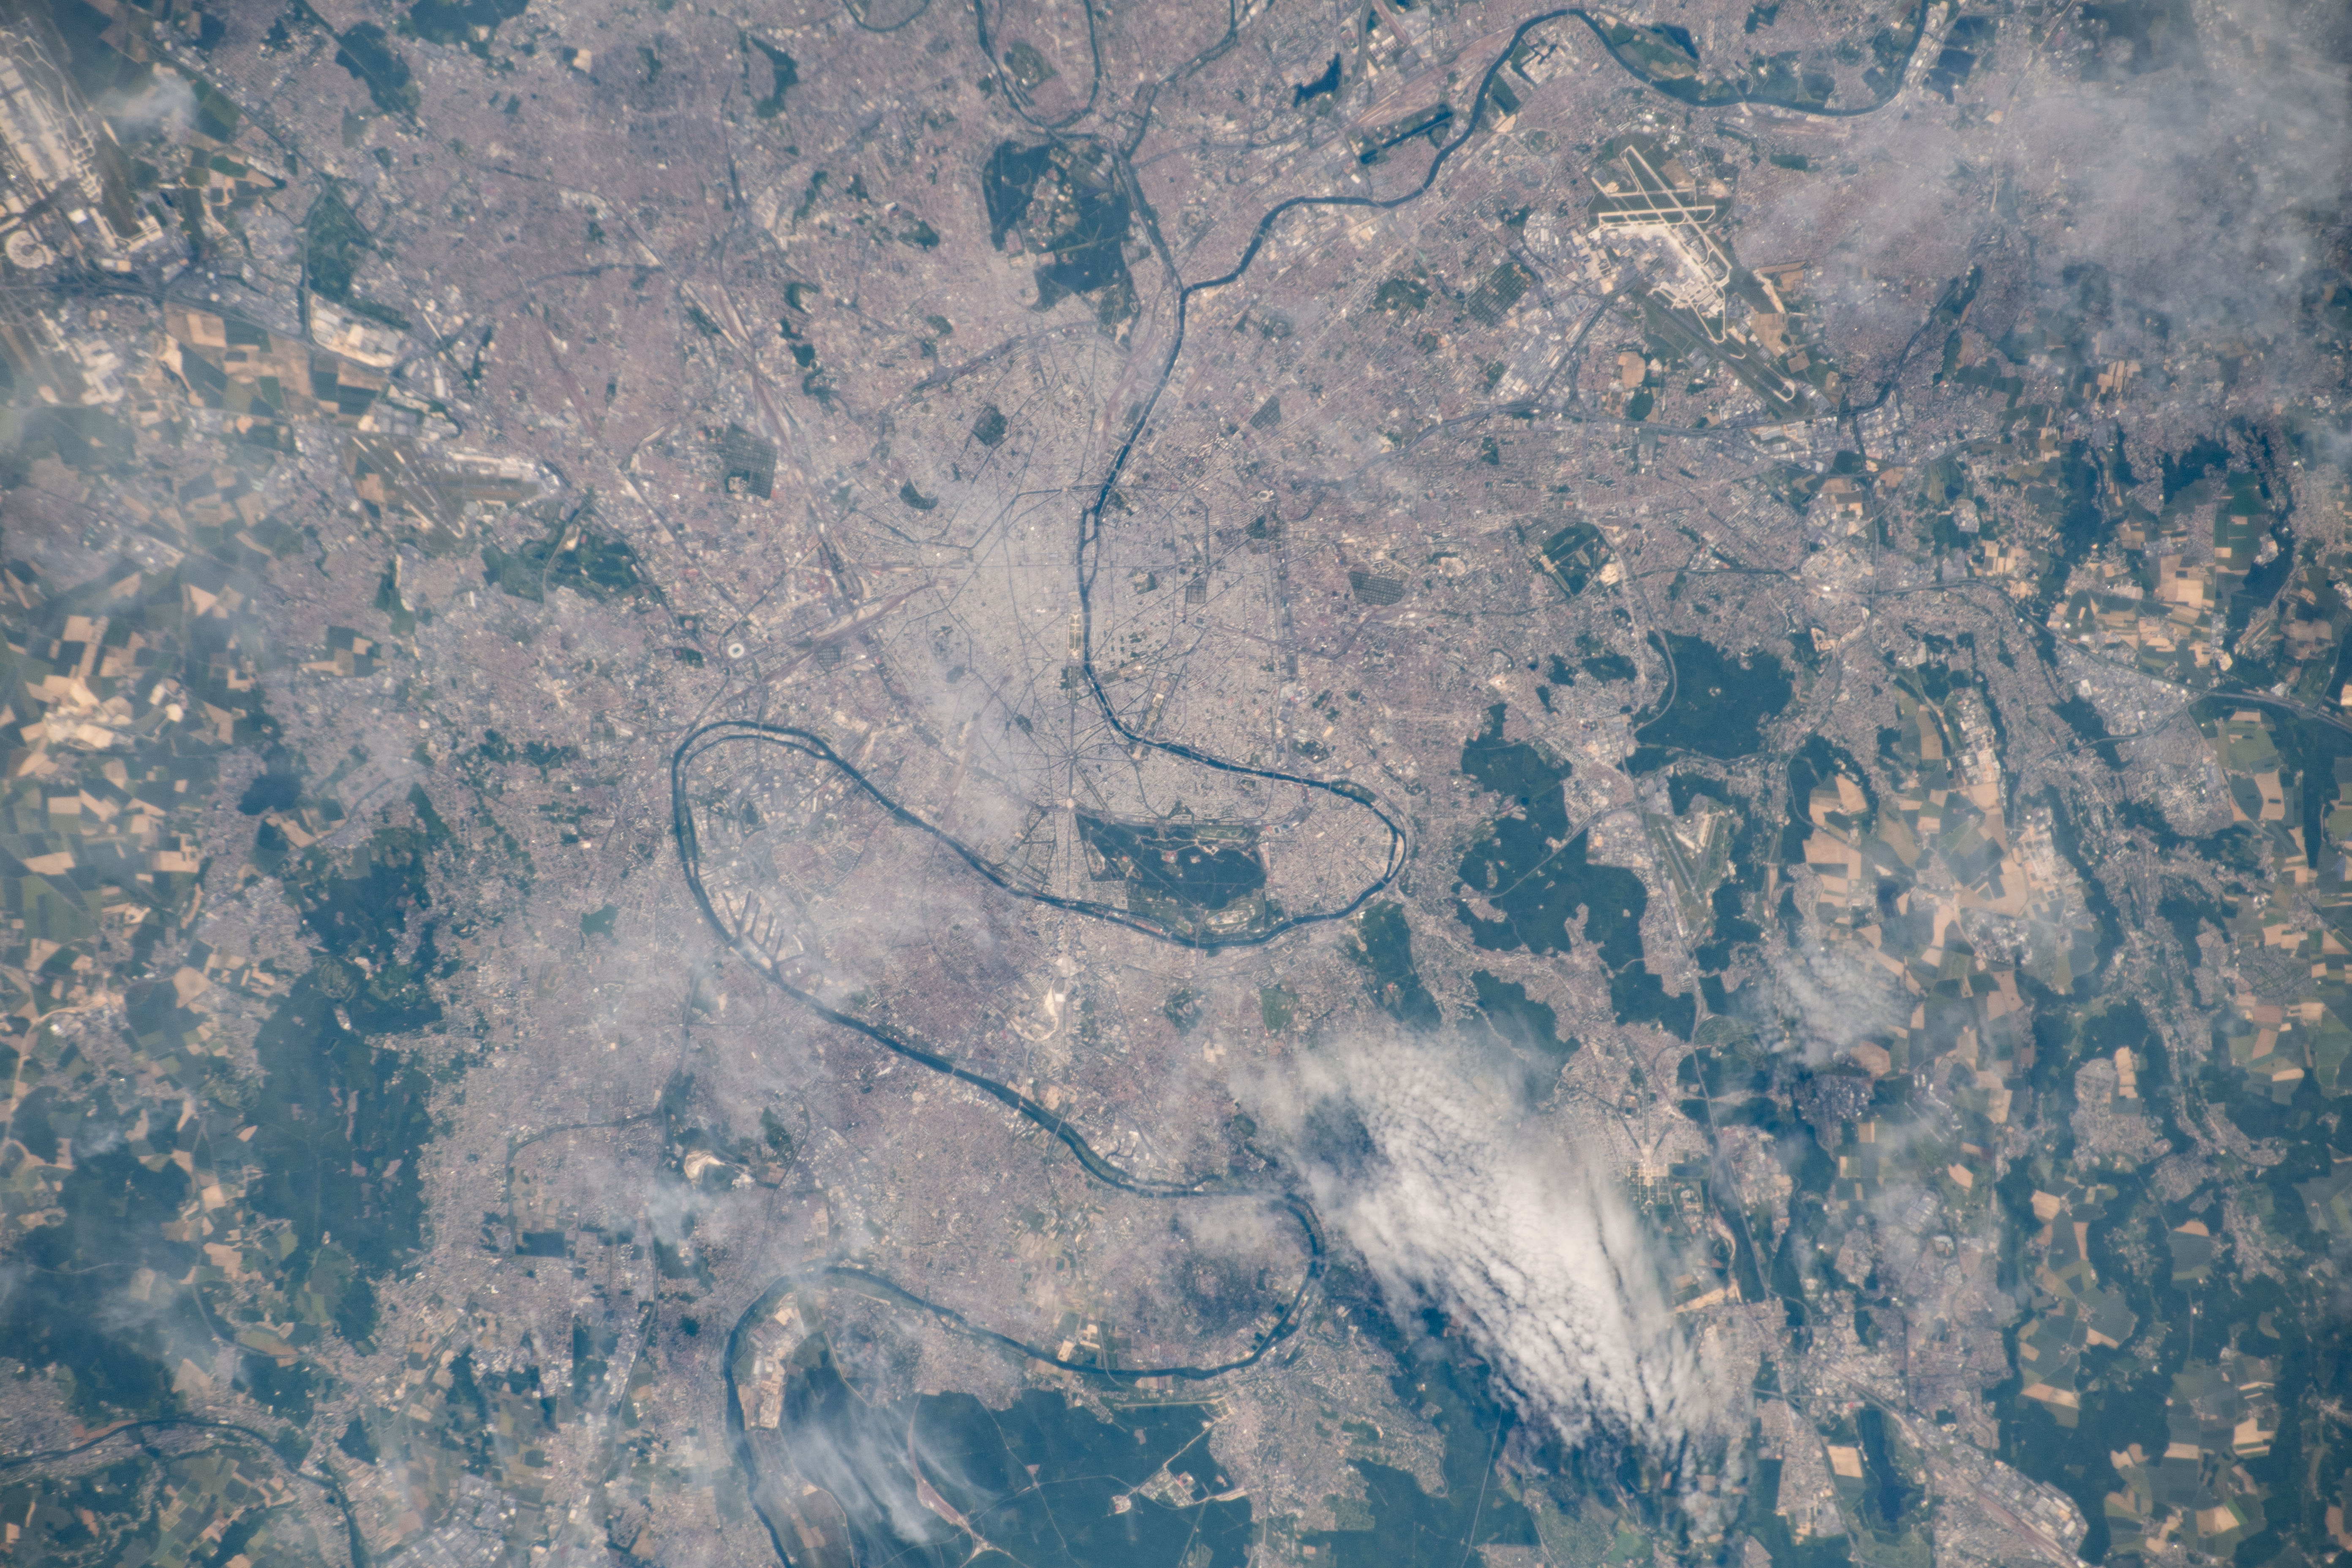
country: FRANCE
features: PARIS, BOULOGNE-BILLANCOURT, NANTERRE, ENGHIEN-LES BAINS, SAINT-DENIS, SEINE
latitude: 48.8
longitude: 2.2
